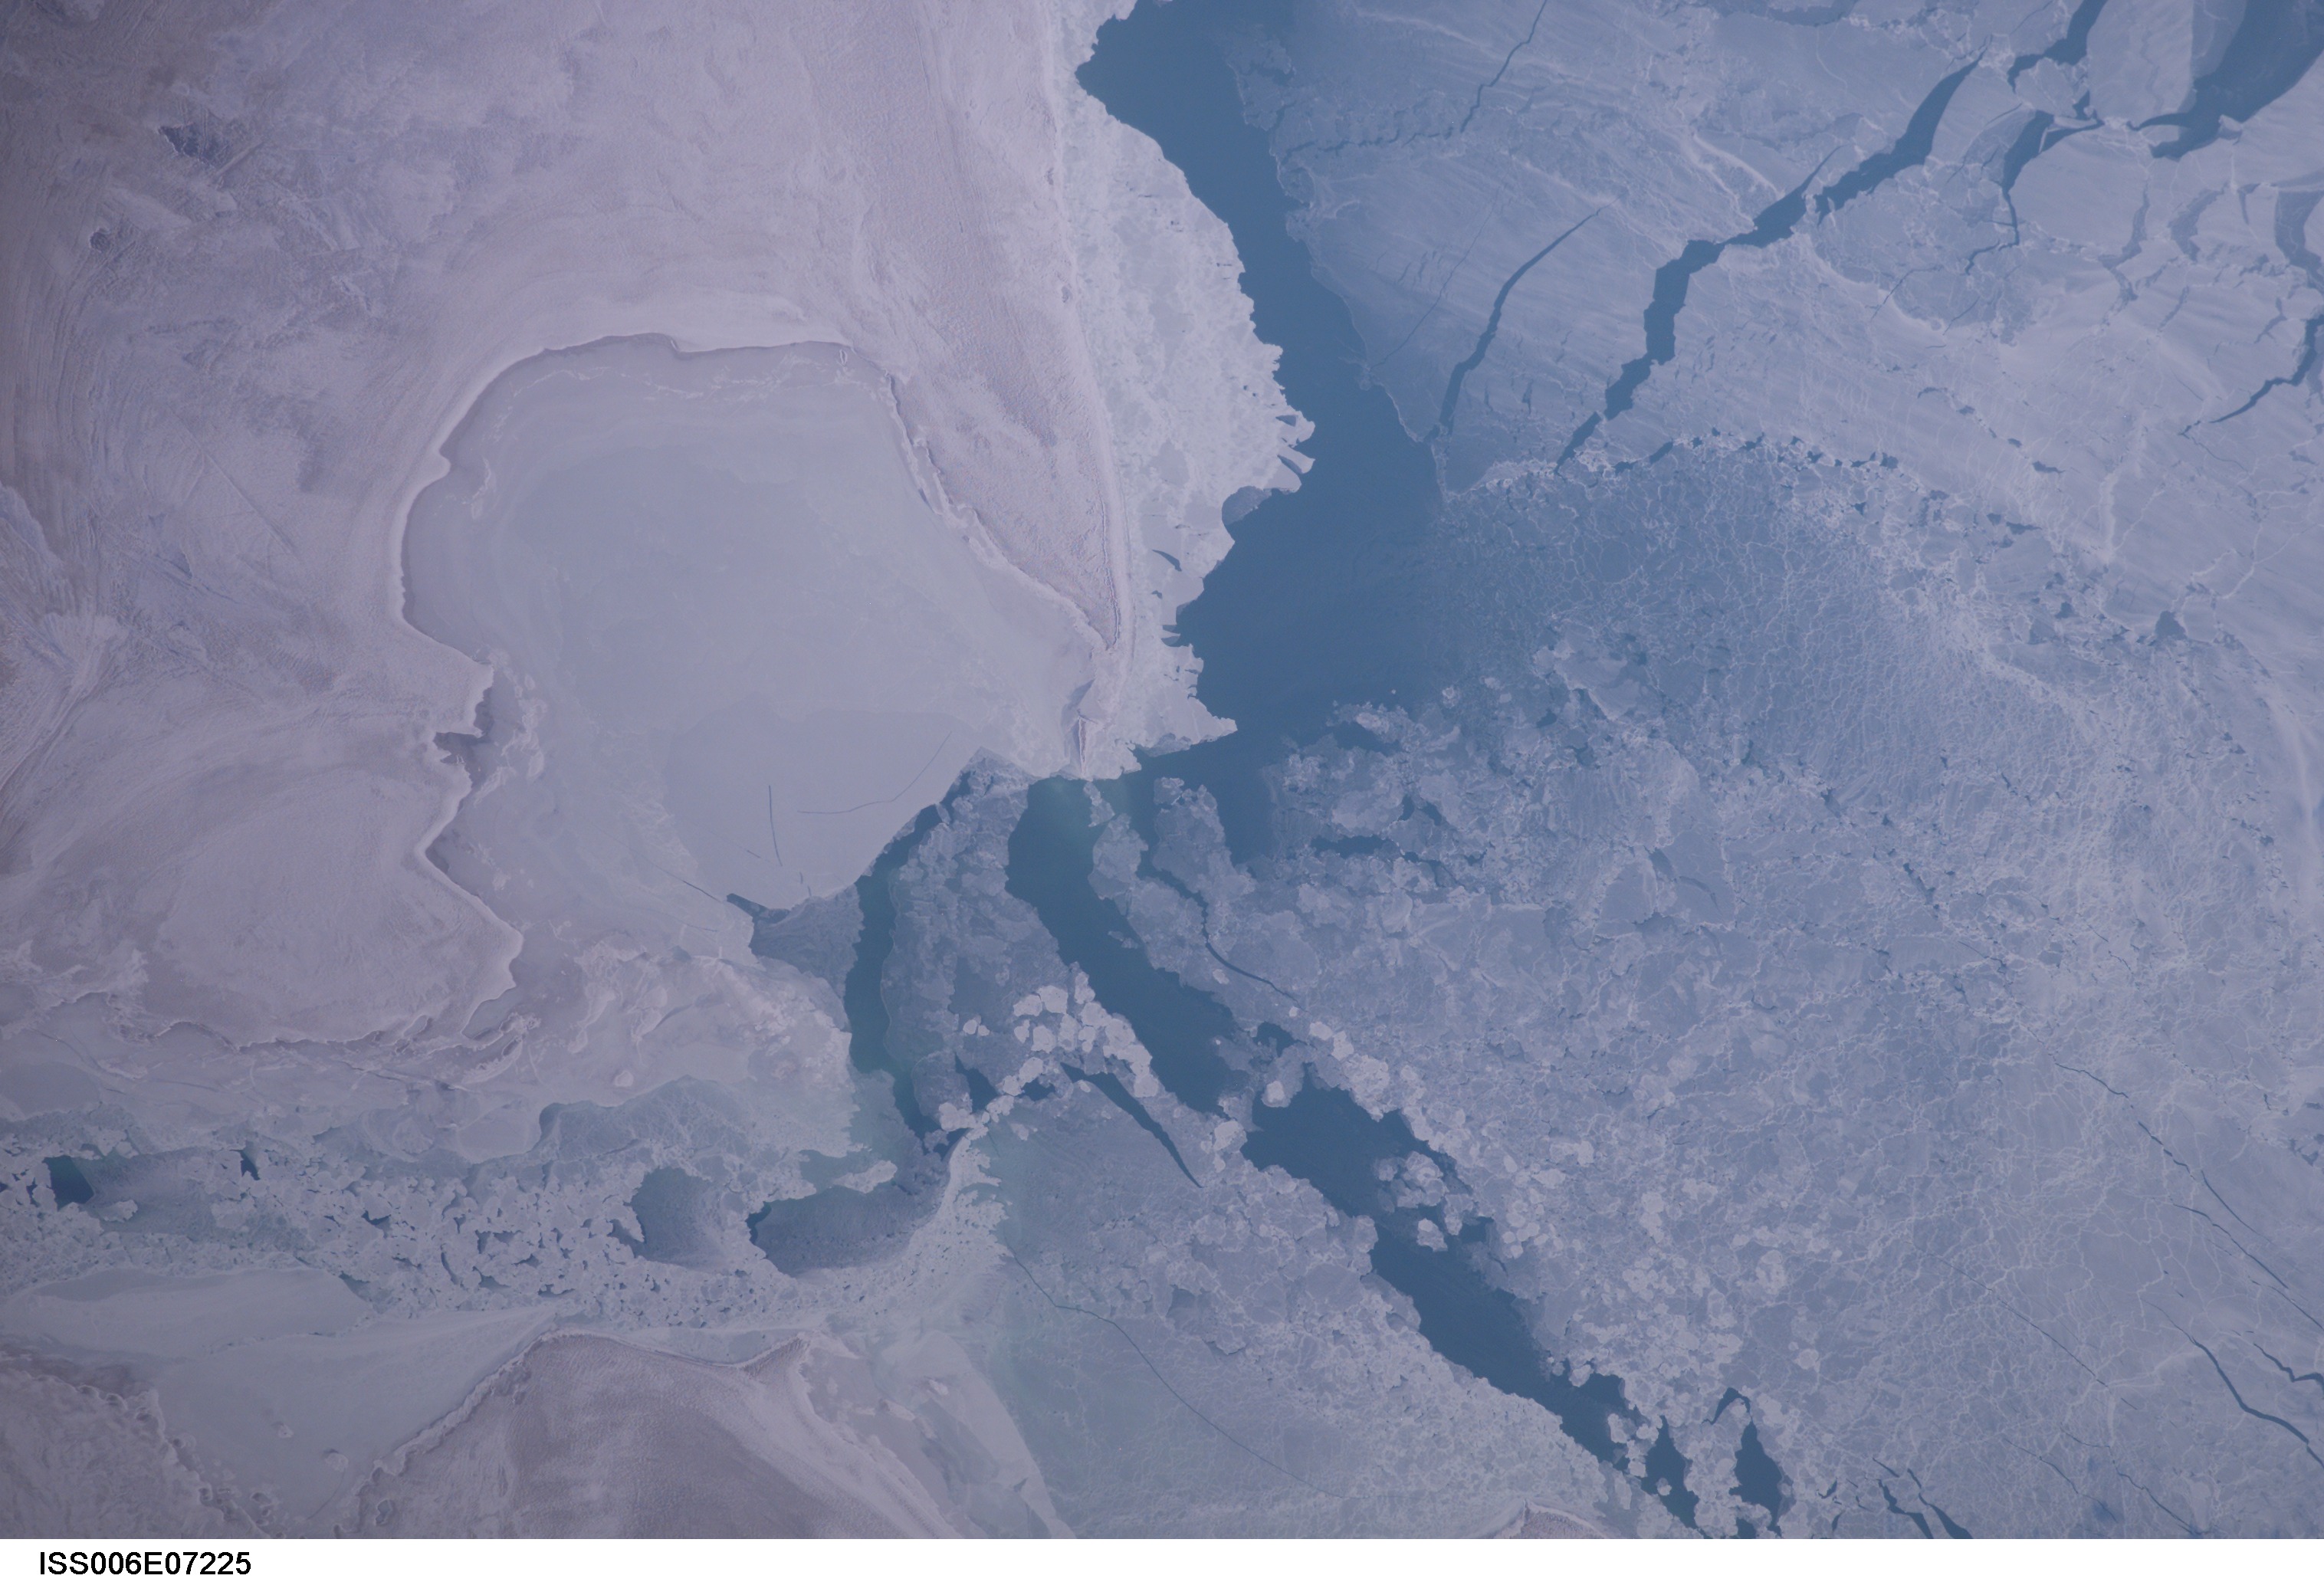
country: TURKMENISTAN
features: LAKE SARYAKAMYSHSKOYE, ICE
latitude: 42.0
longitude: 57.5
